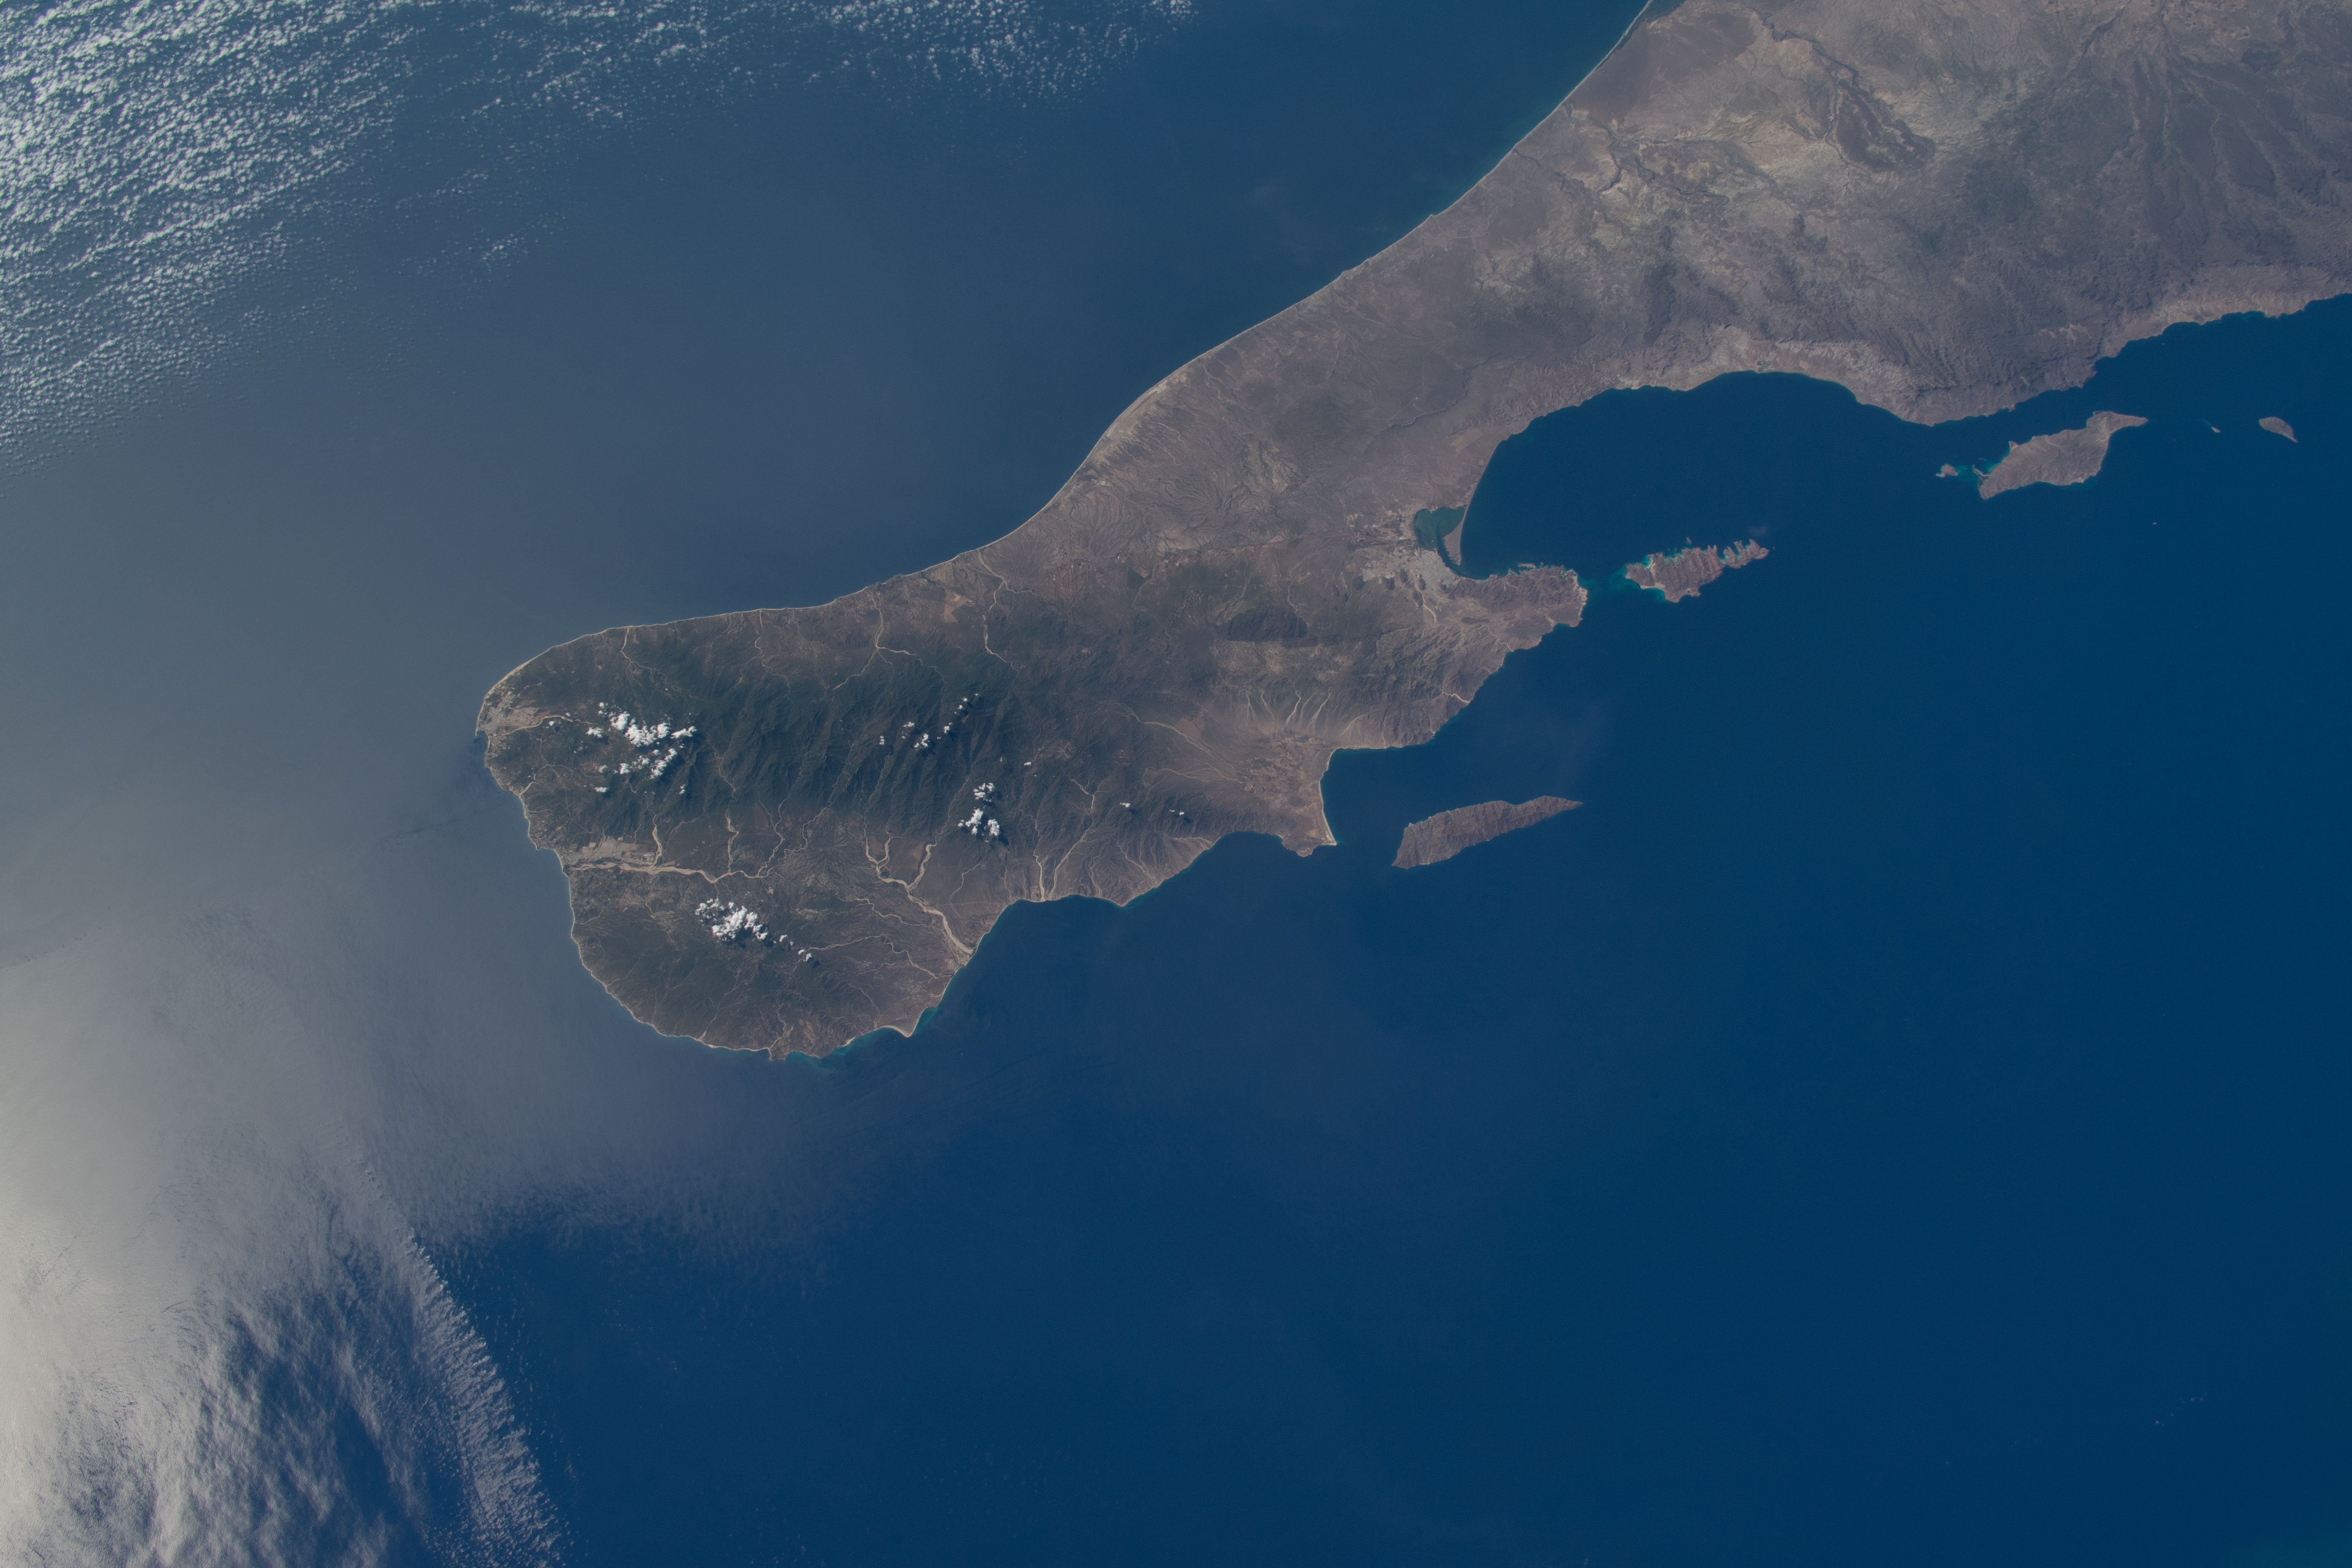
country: MEXICO
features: BAJA CALIFORNIA, PACIFIC OCEAN, COAST, BAYI>>?
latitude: 24.0
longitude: -110.0
